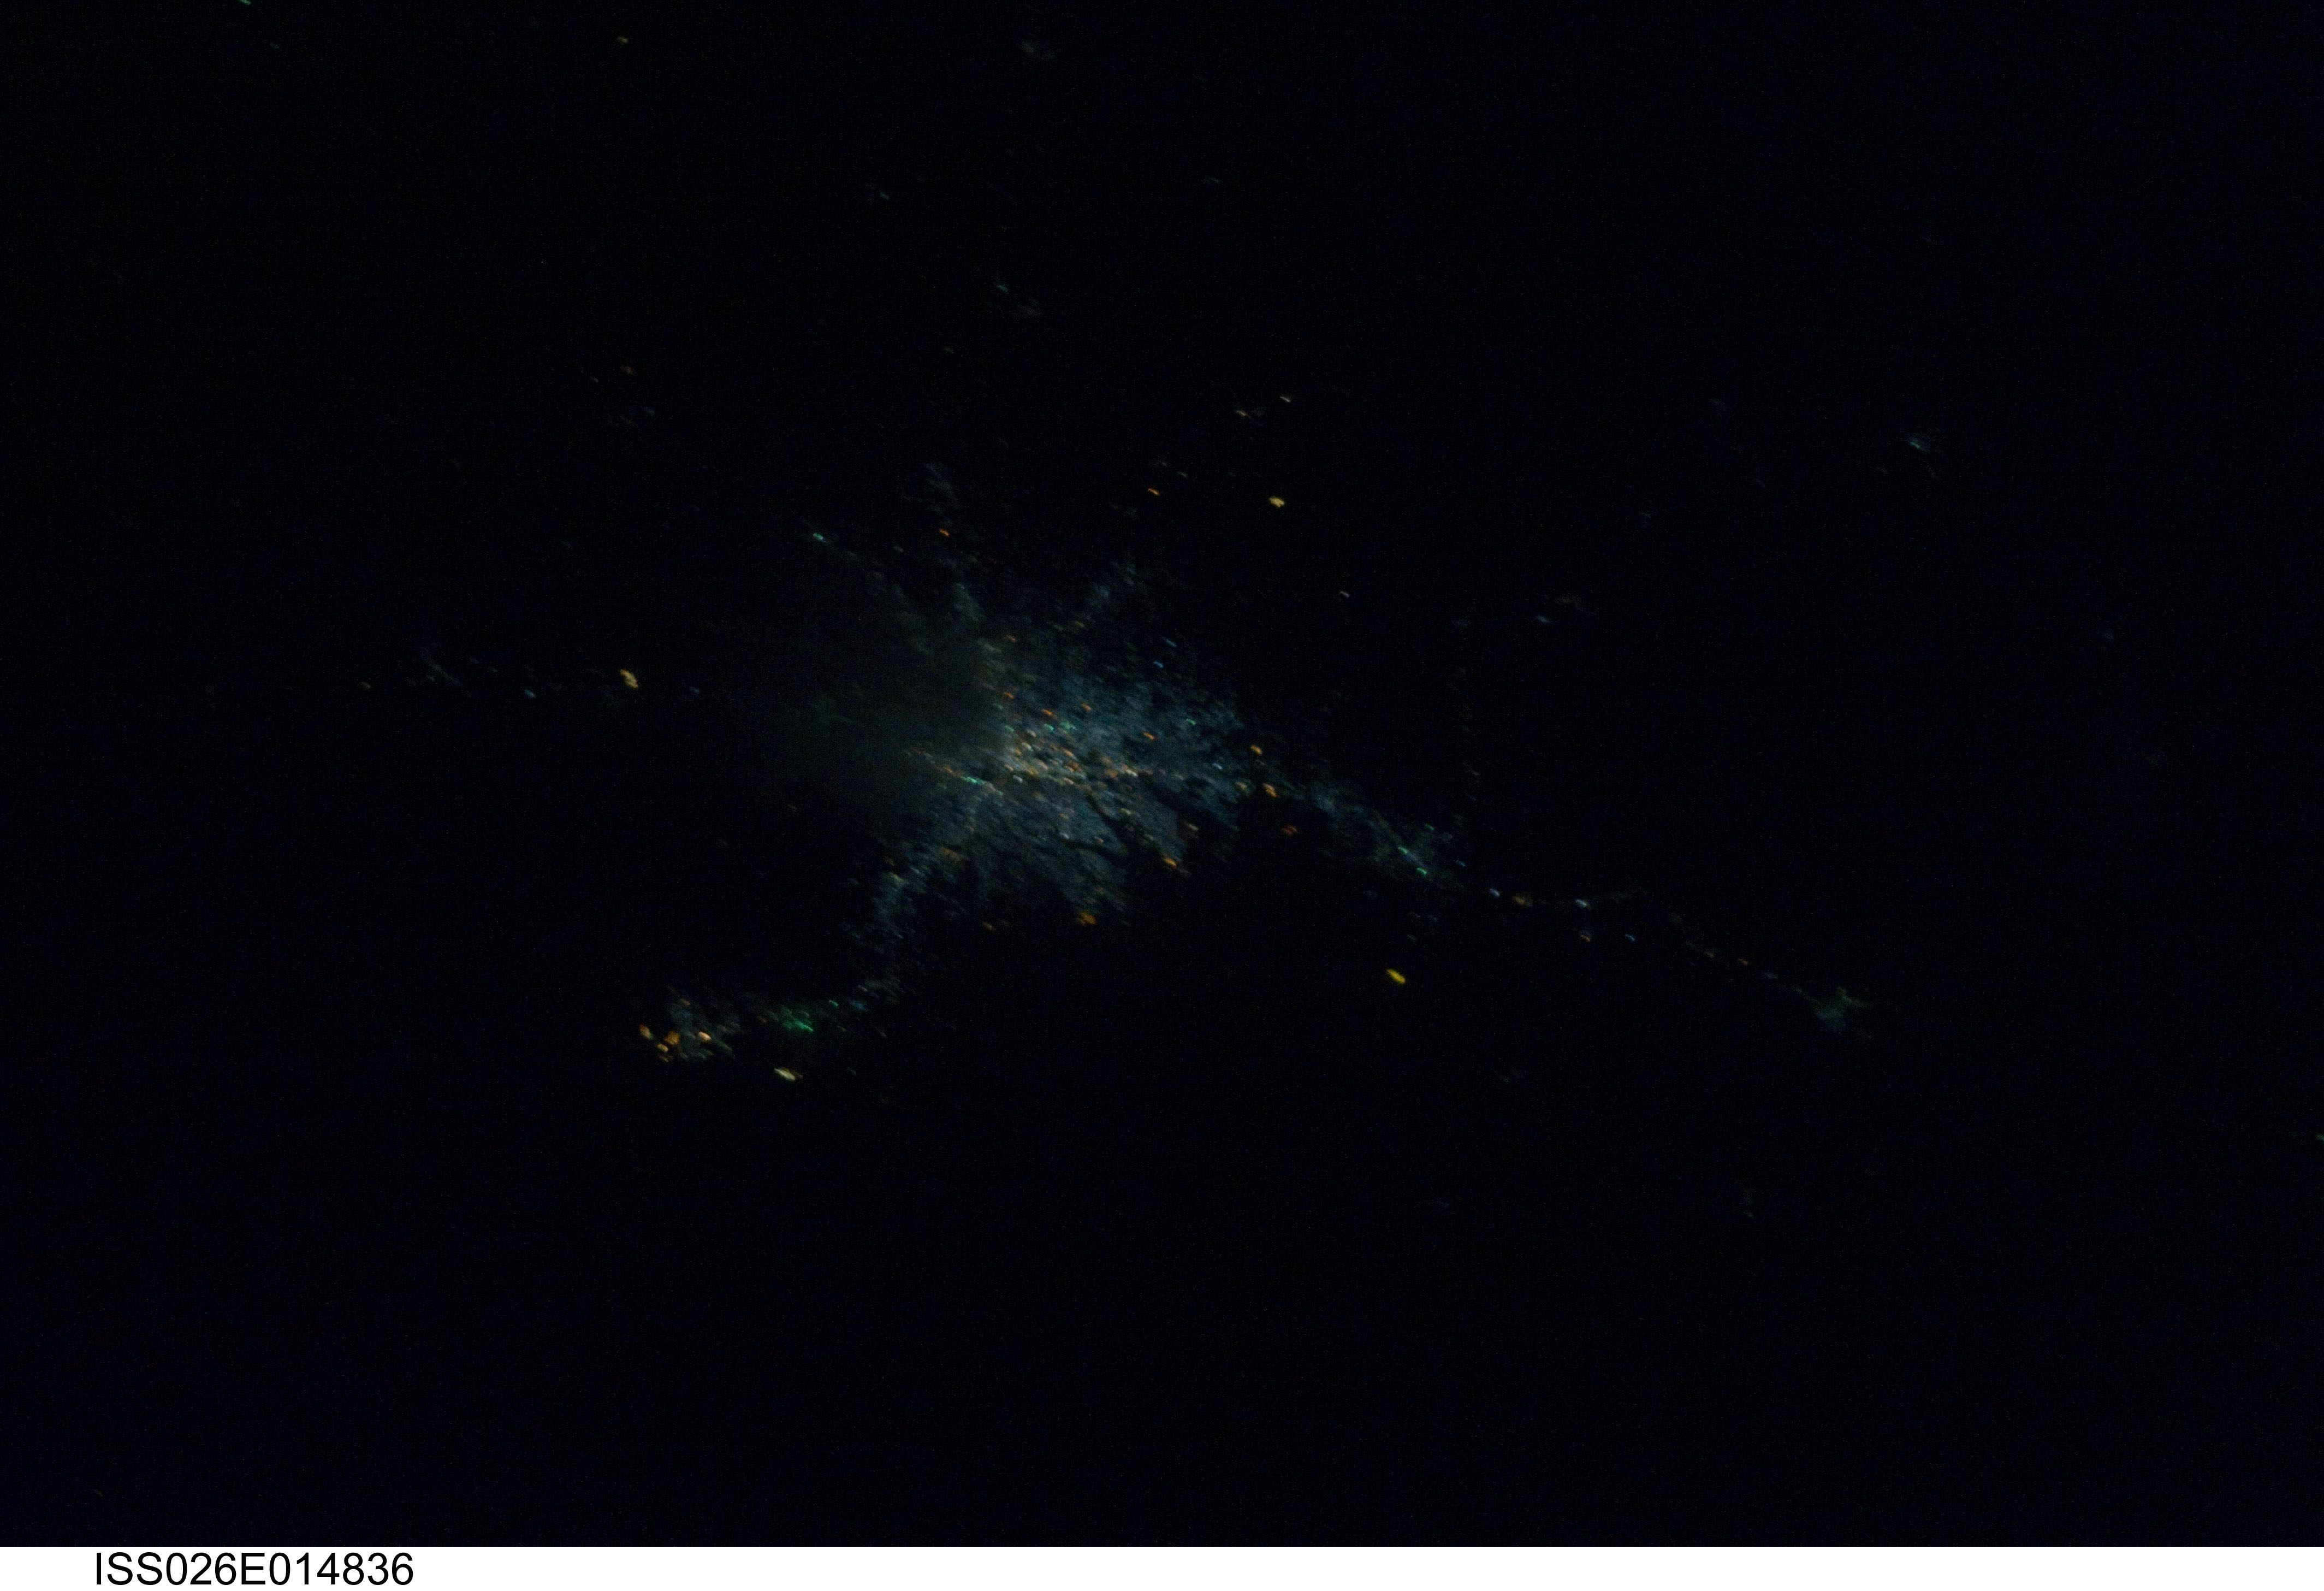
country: UGANDA
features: KAMPALA-ENTEBBE AREA AT NIGHT, SOFT
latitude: 0.4
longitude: 32.6
